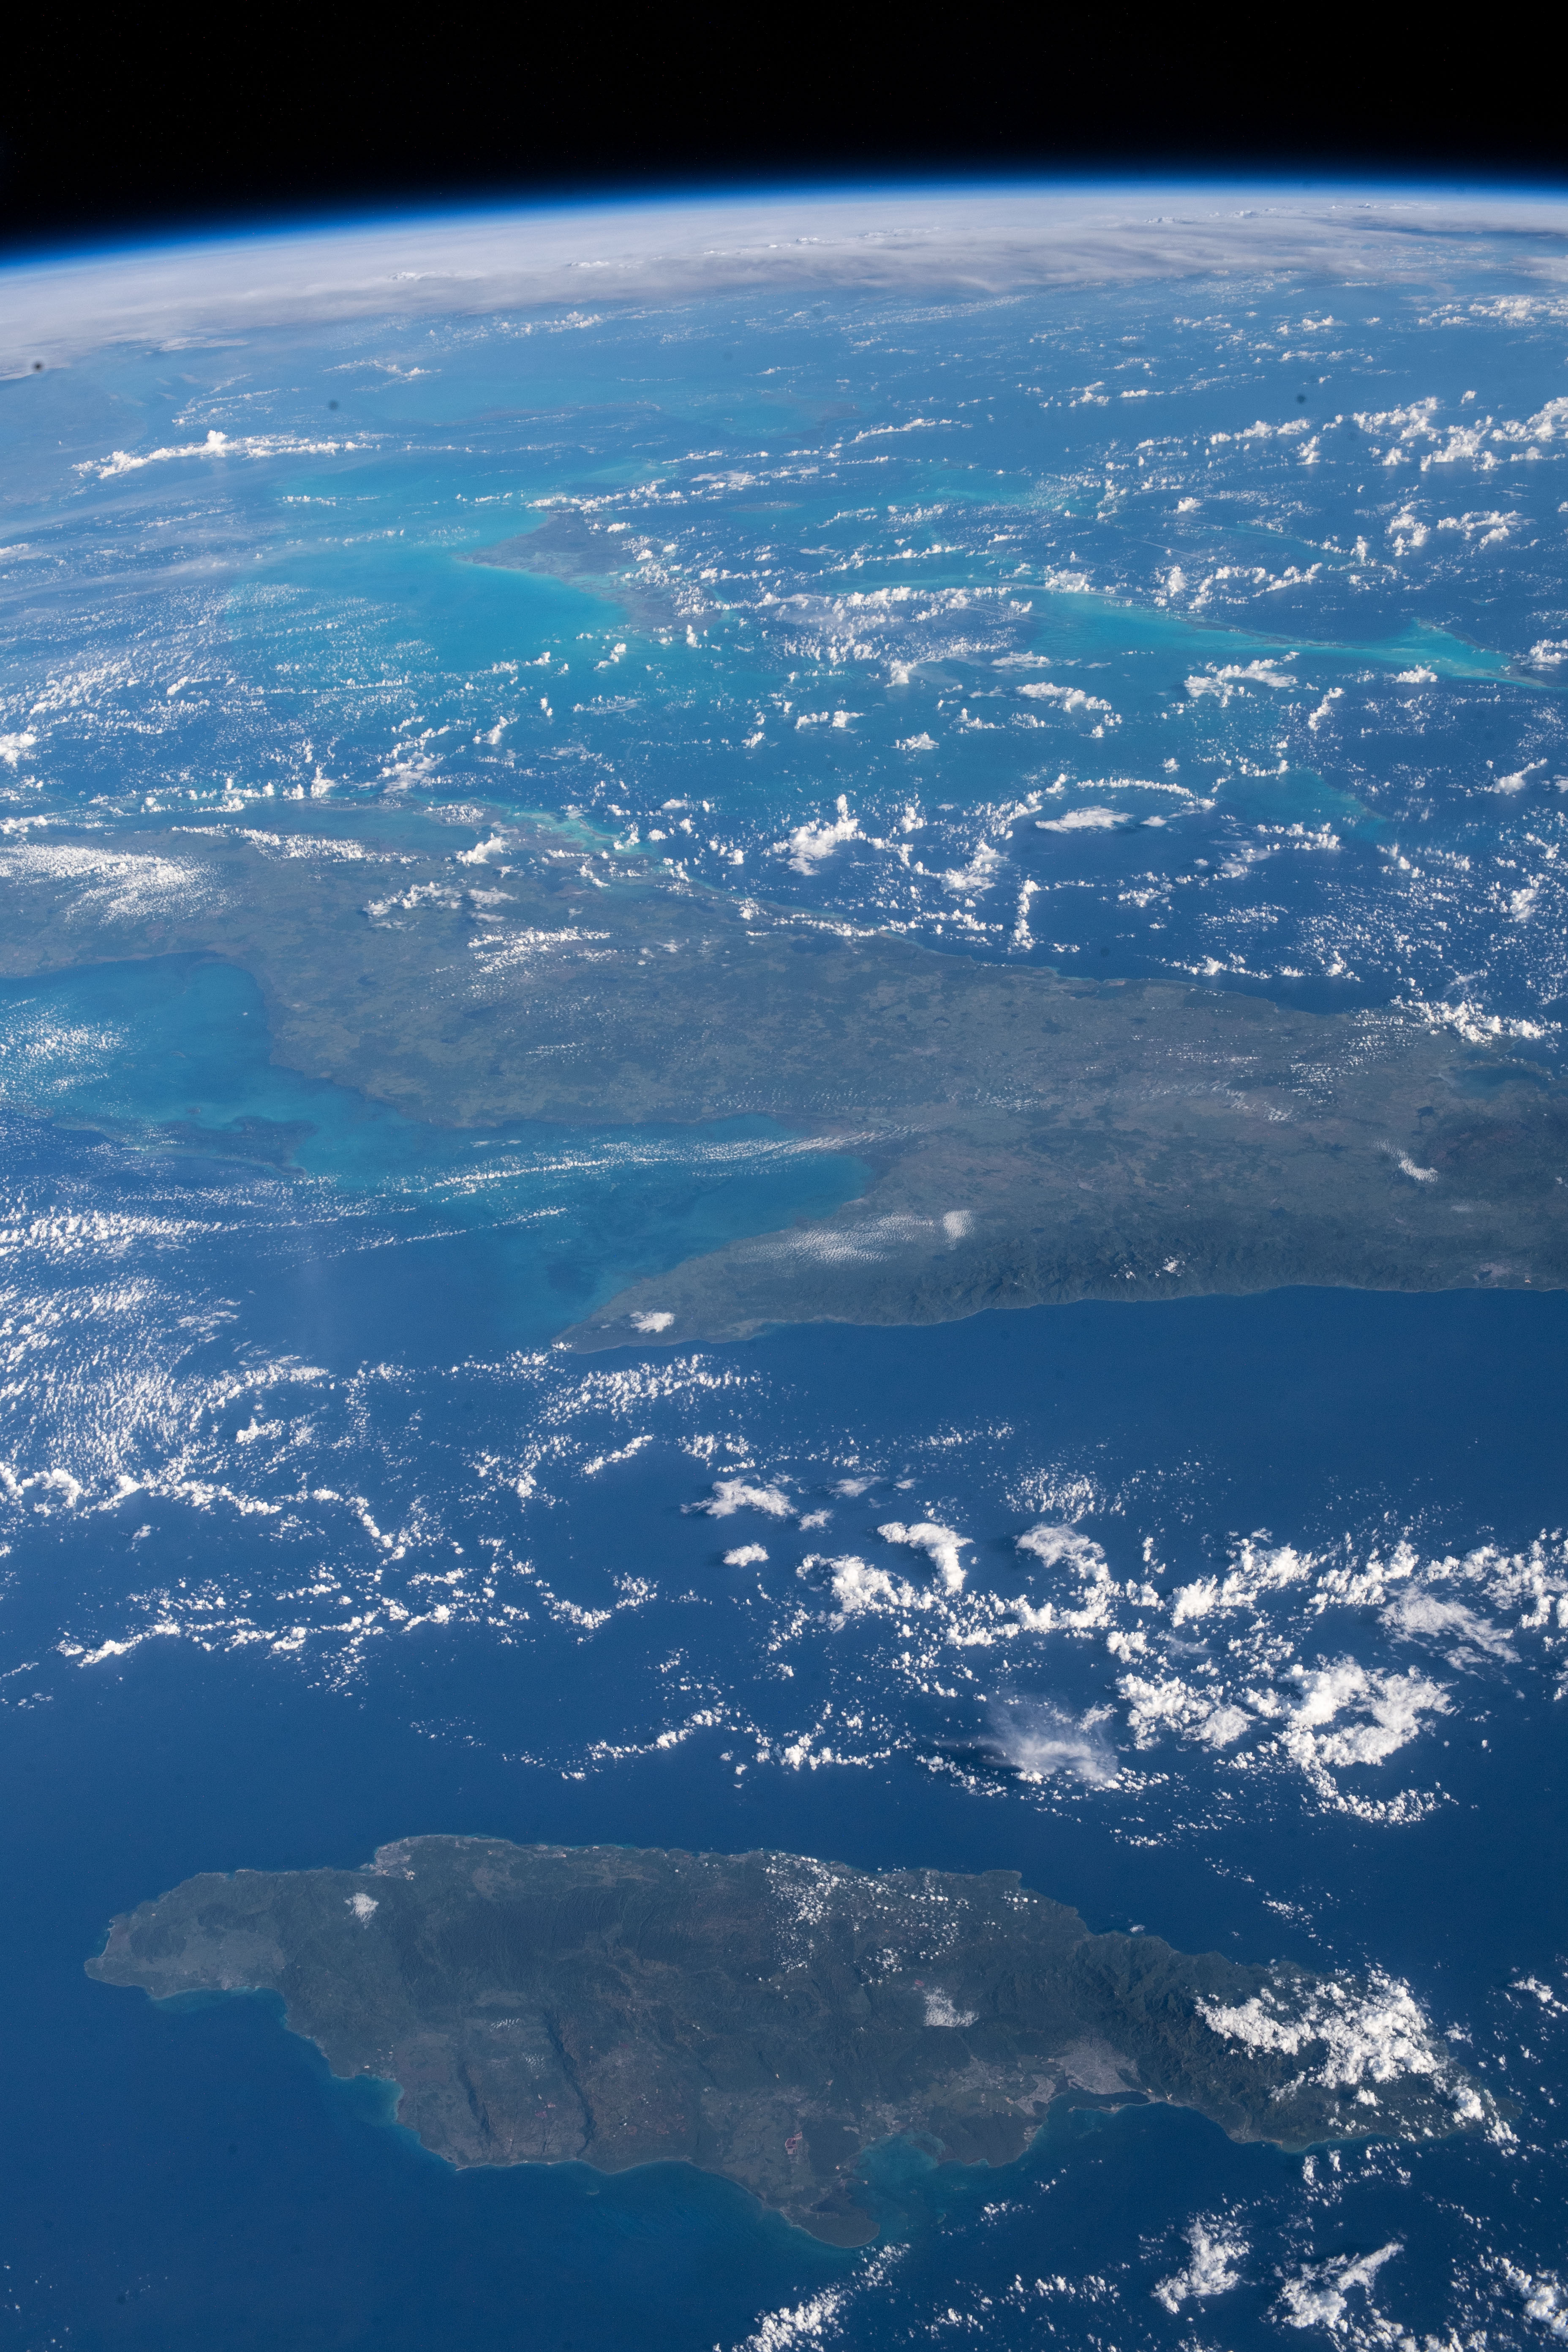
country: CUBA
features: CUBA
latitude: 22.5
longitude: -77.5
